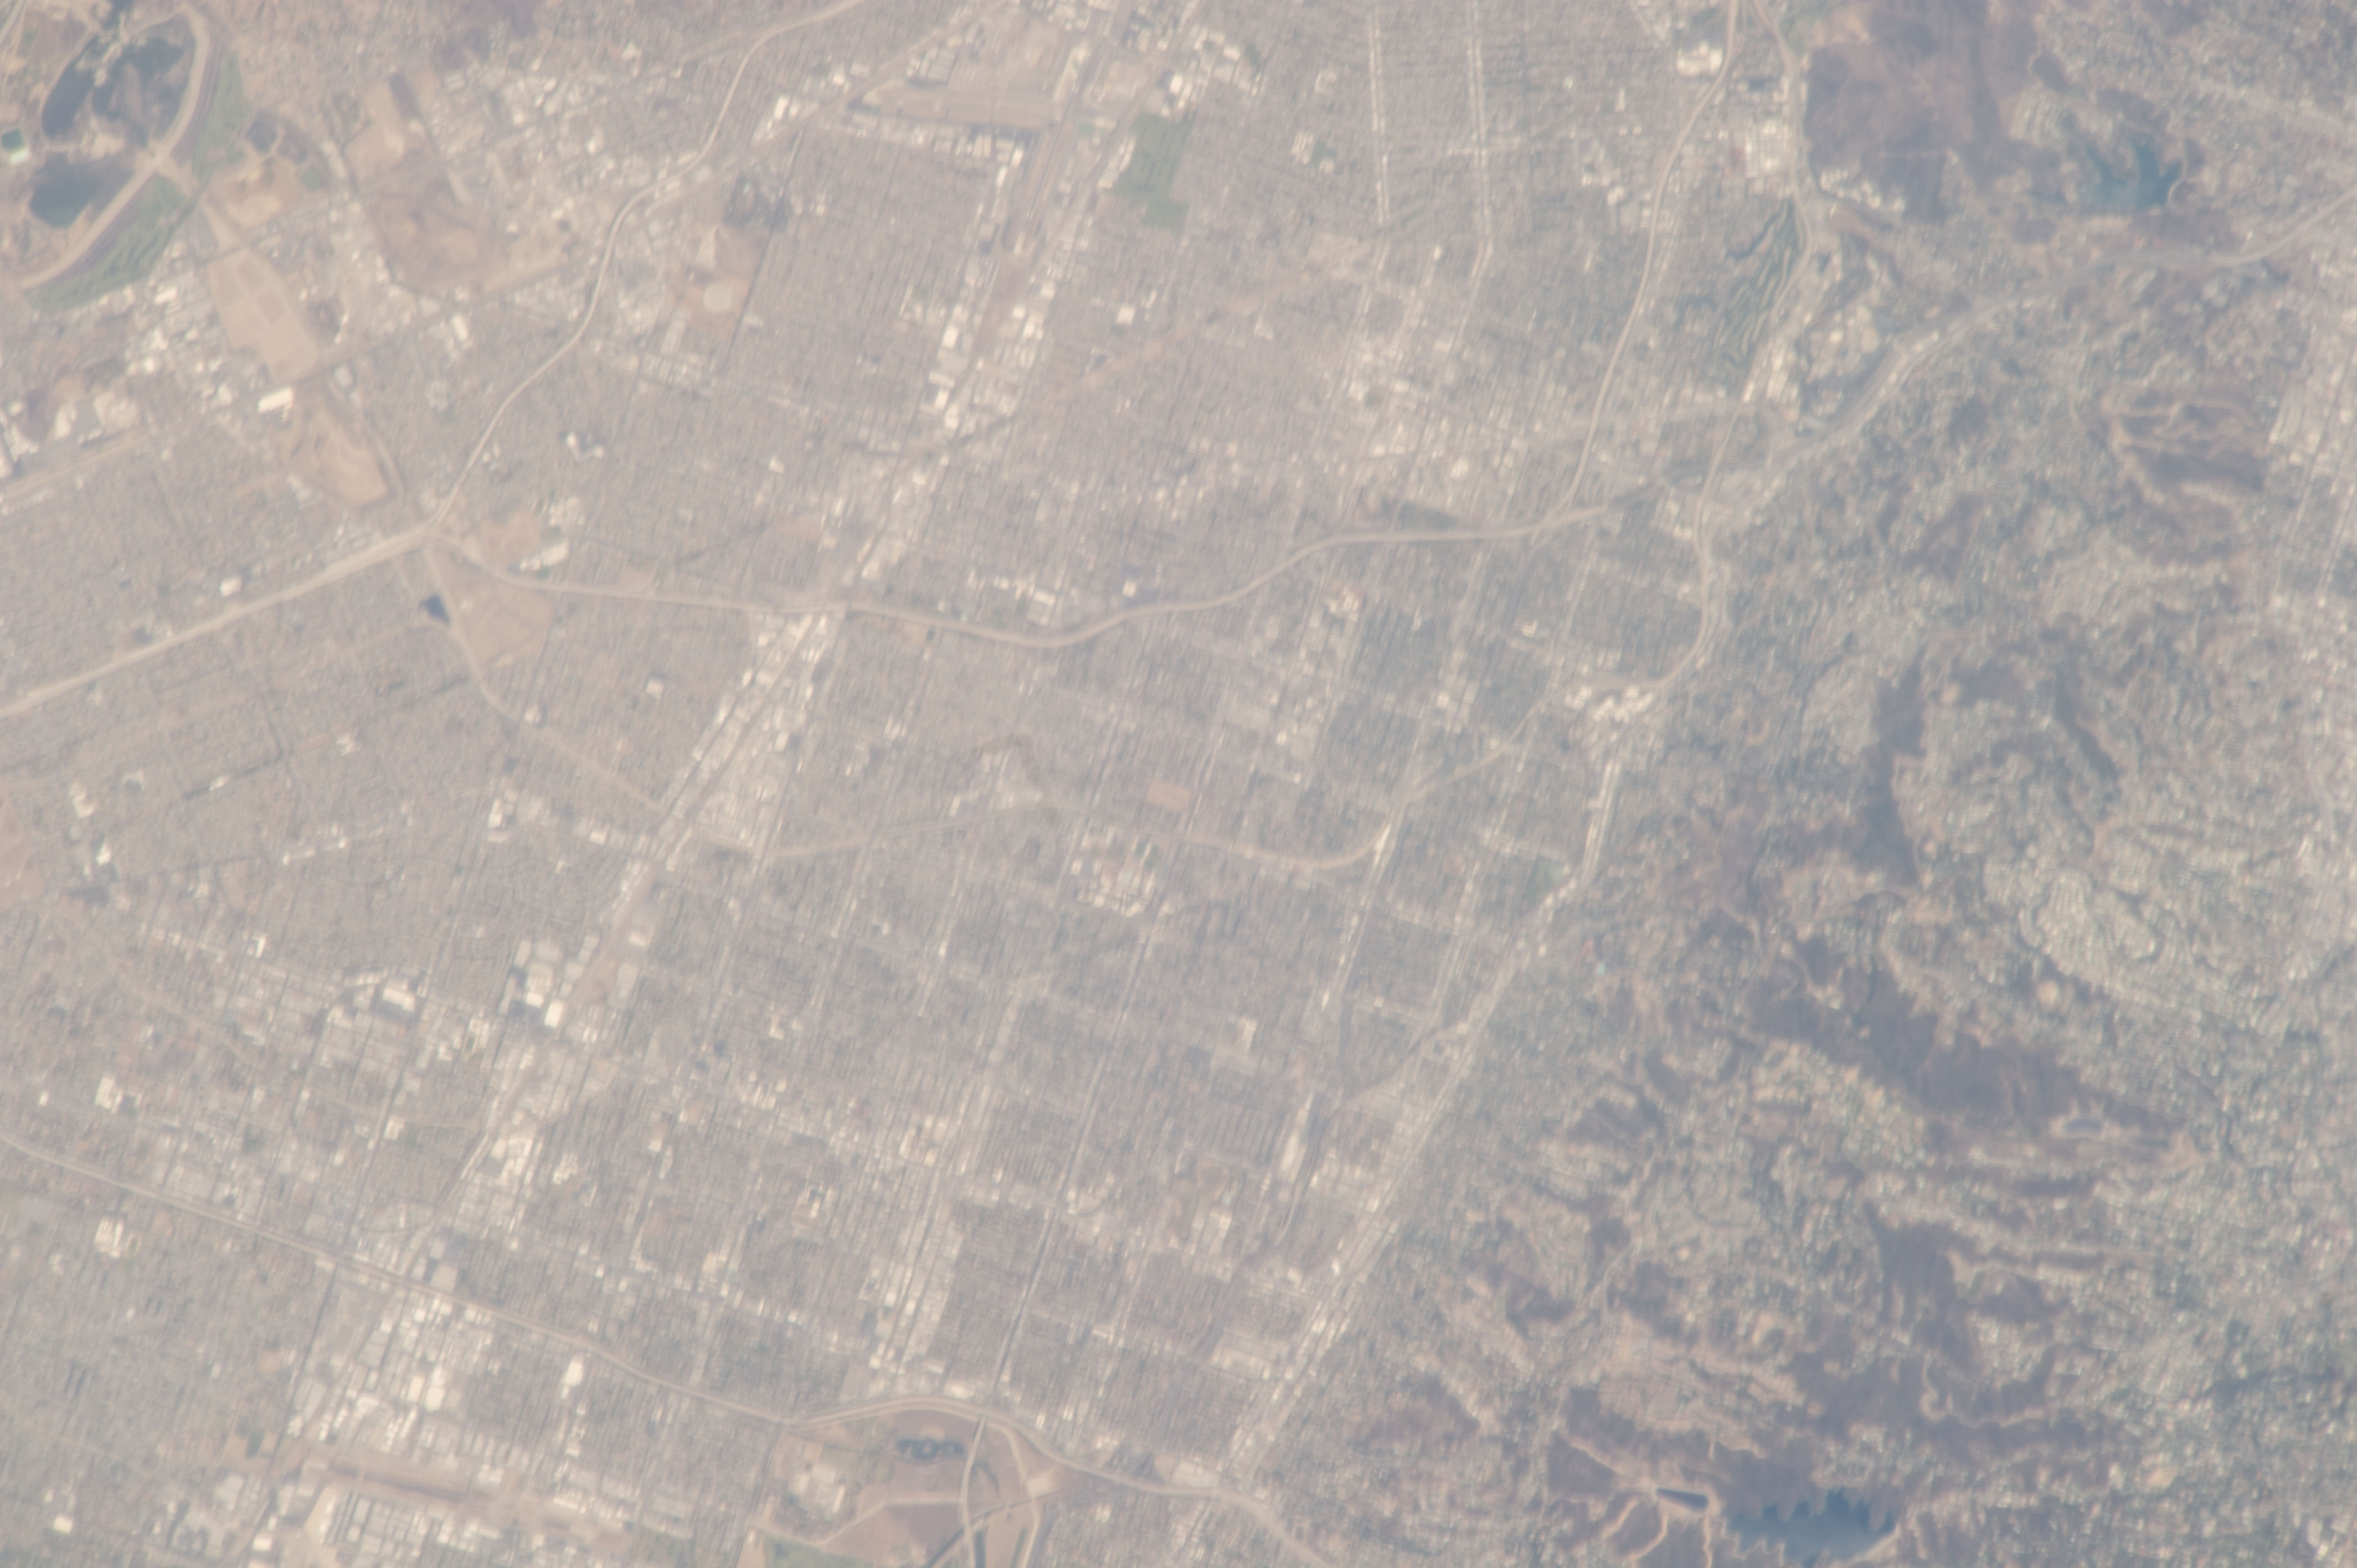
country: USA-CALIFORNIA
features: CY.
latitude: 34.2
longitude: -118.4
